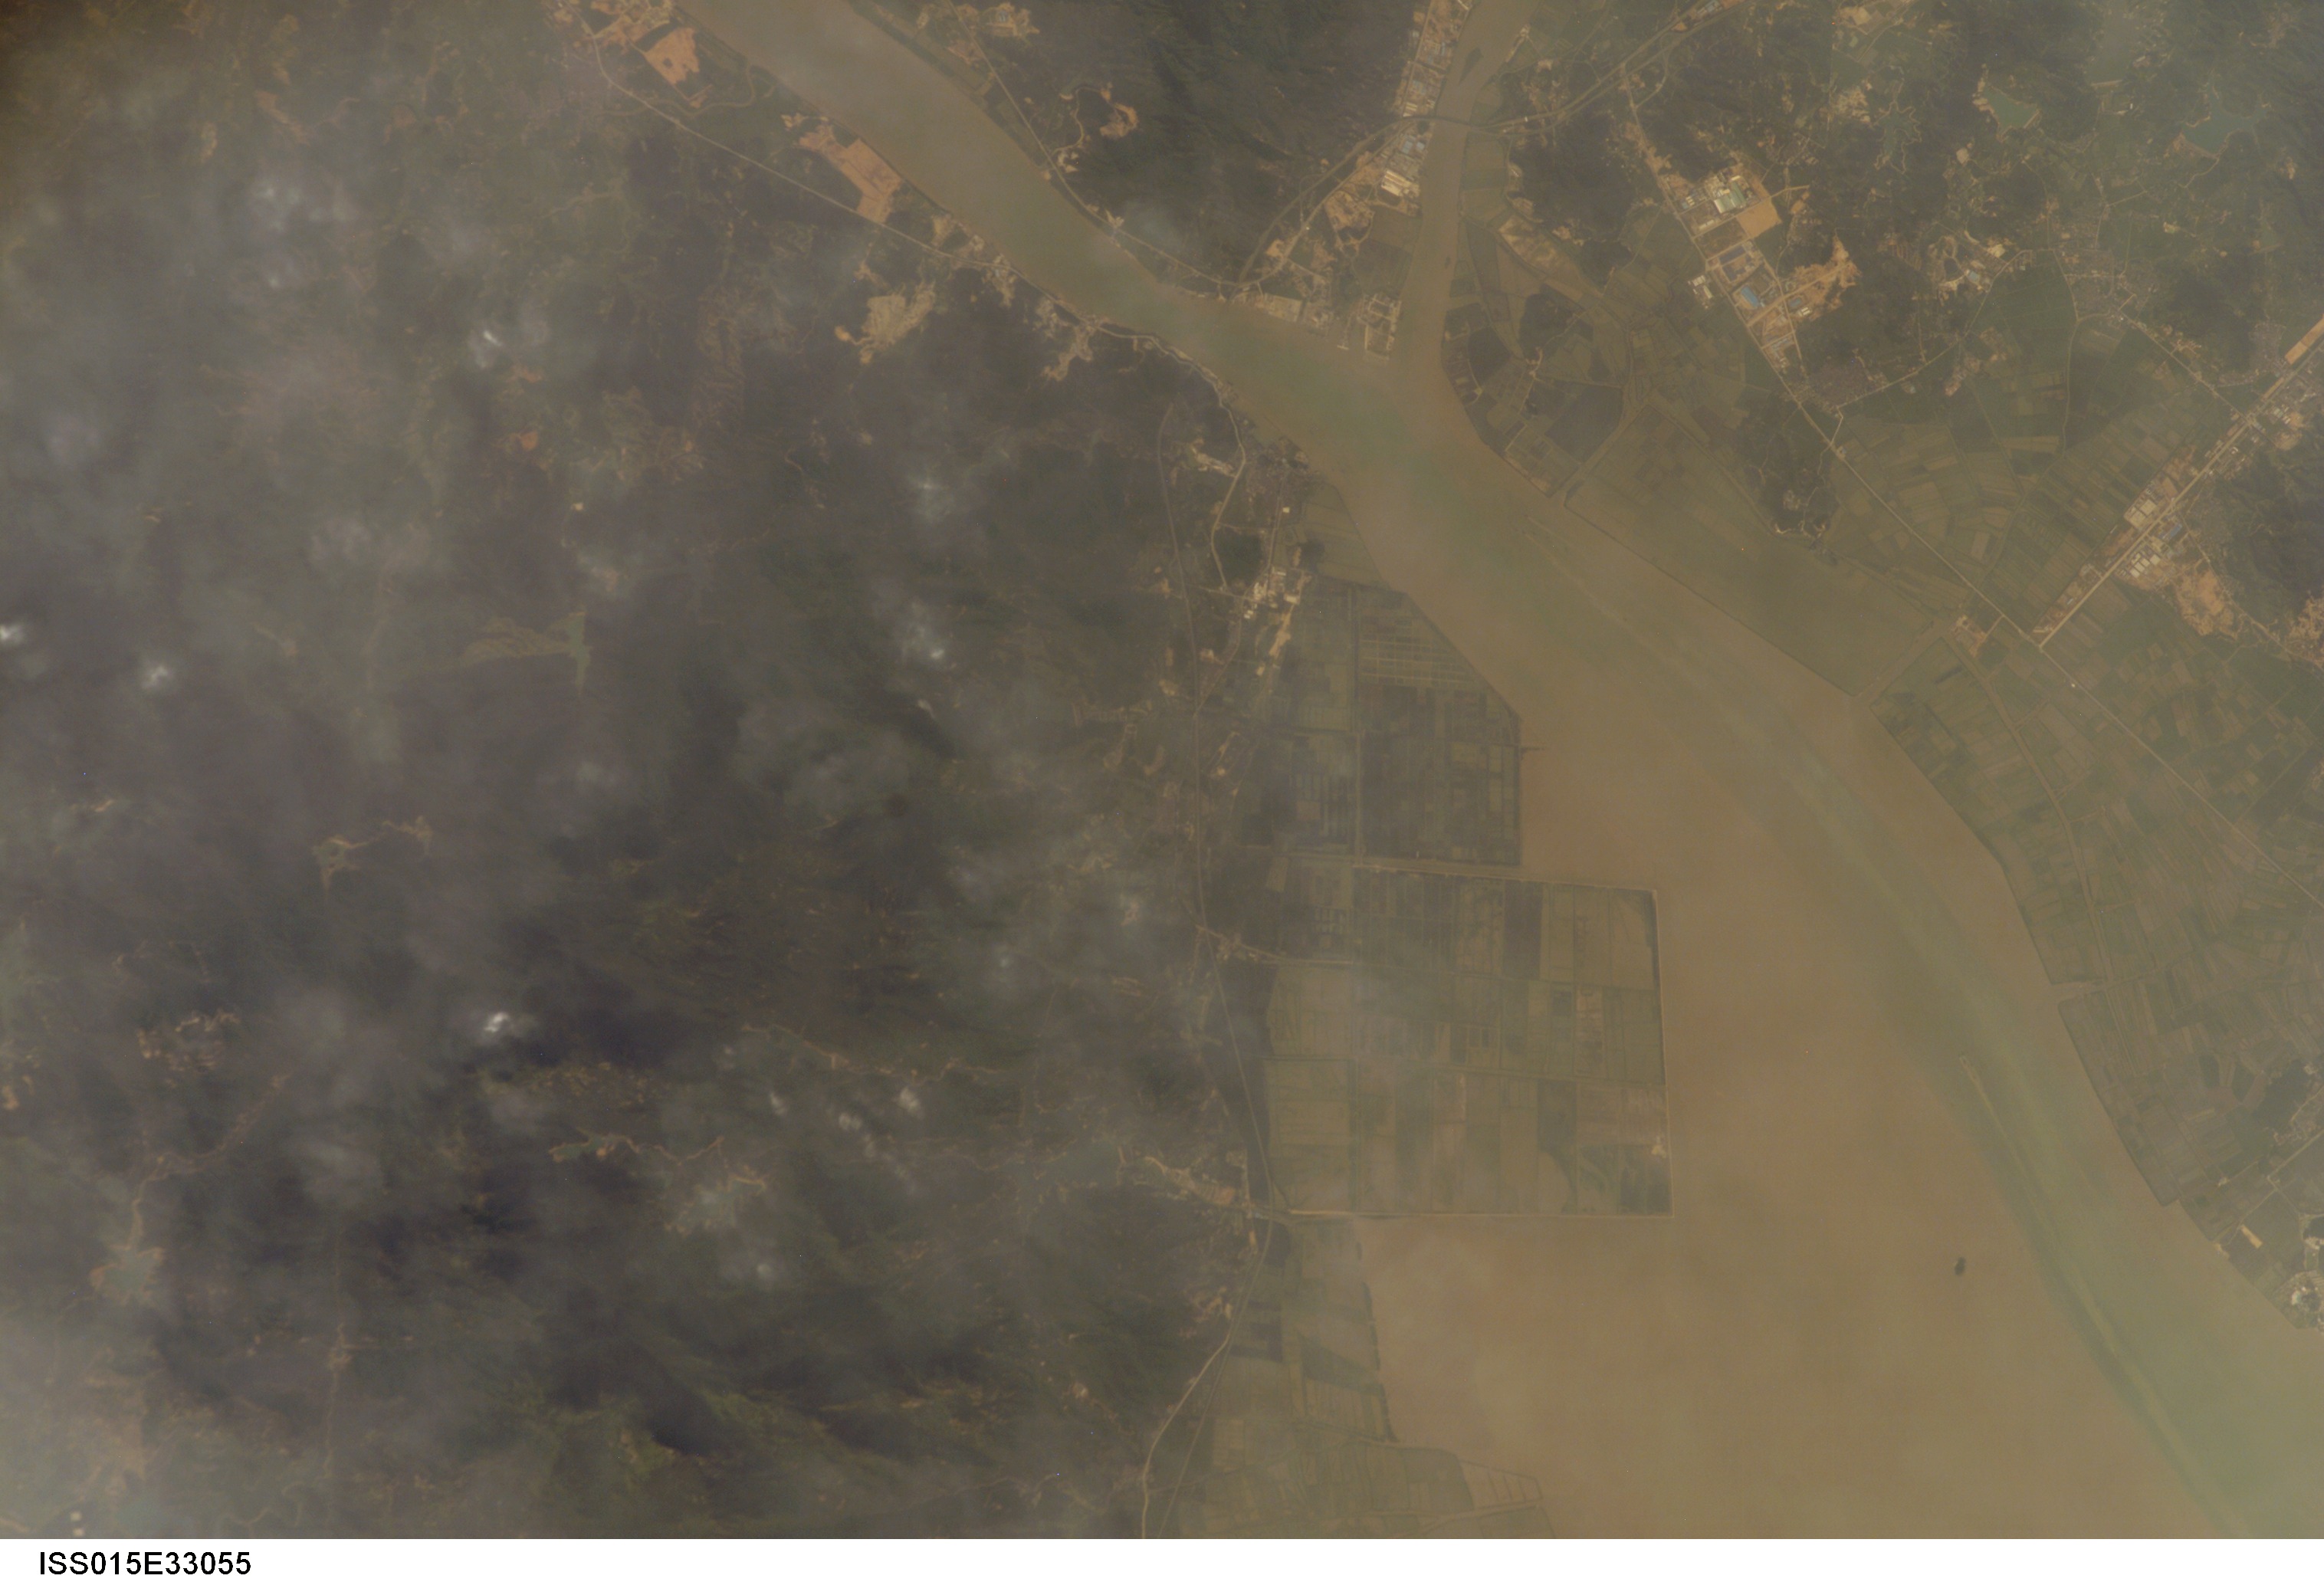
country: CHINA
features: HUANGMAO S., TAN R. EST., AGR.
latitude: 22.2
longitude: 113.0
